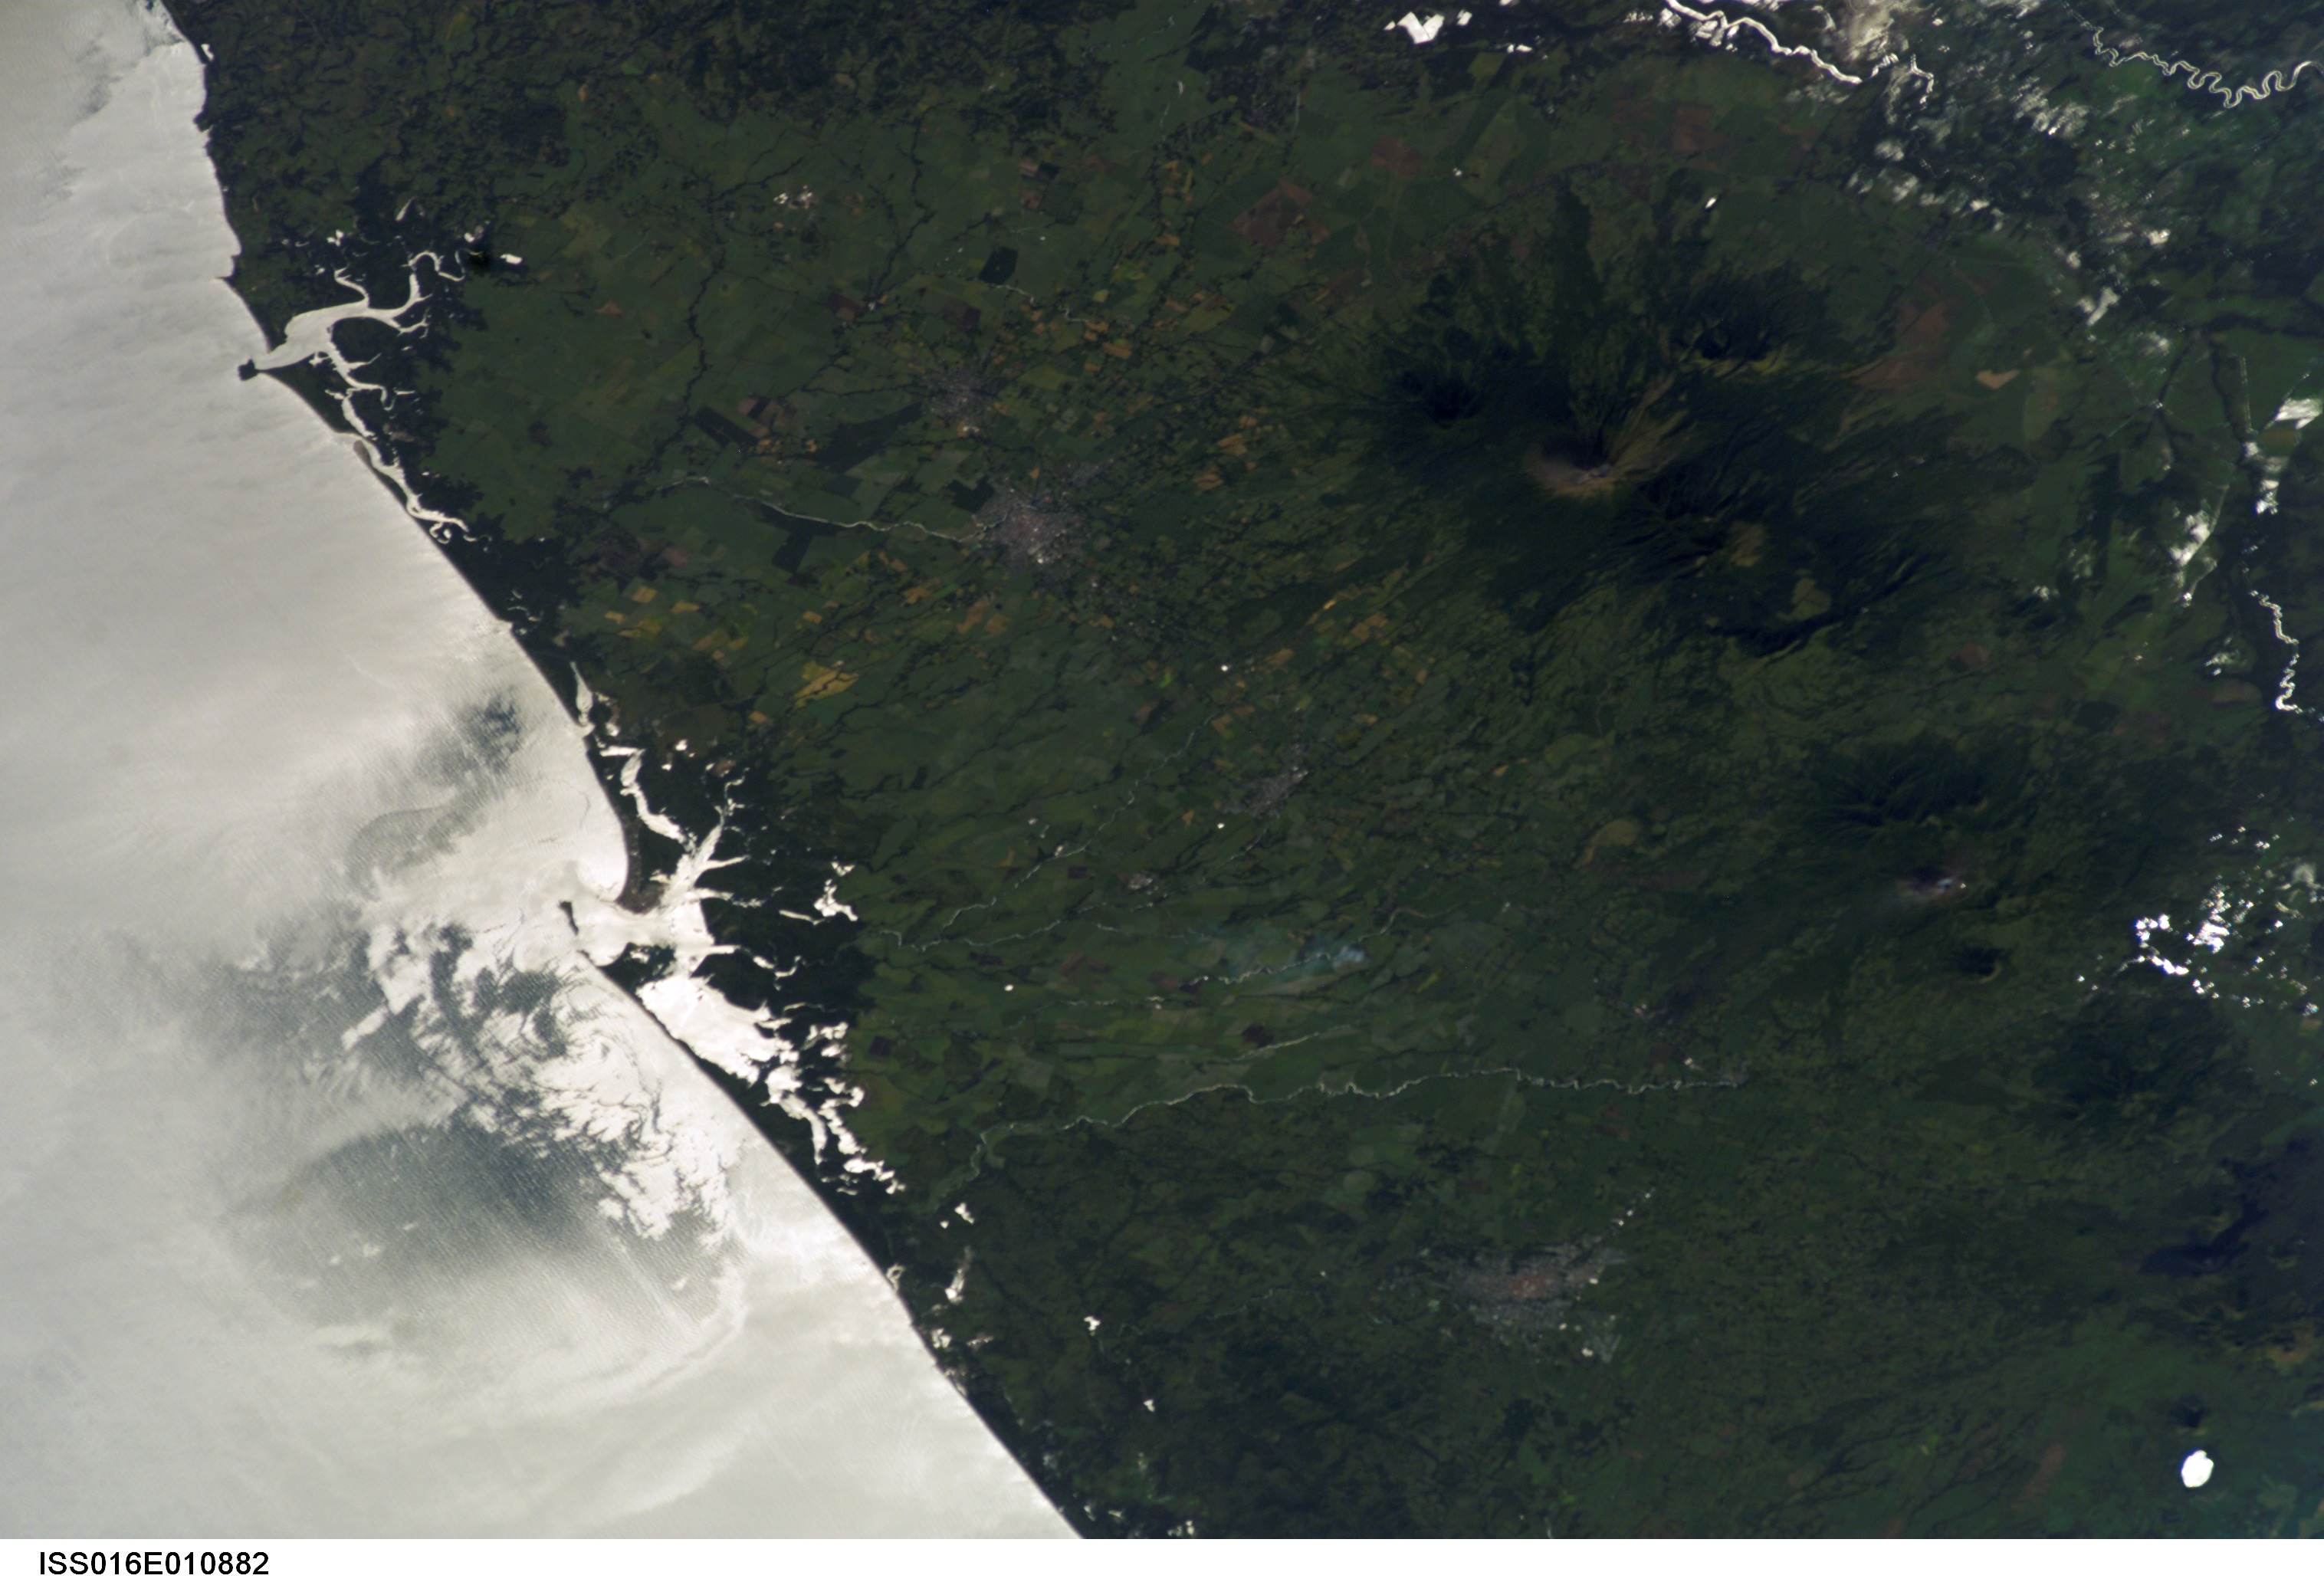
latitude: 12.5
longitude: -87.0
